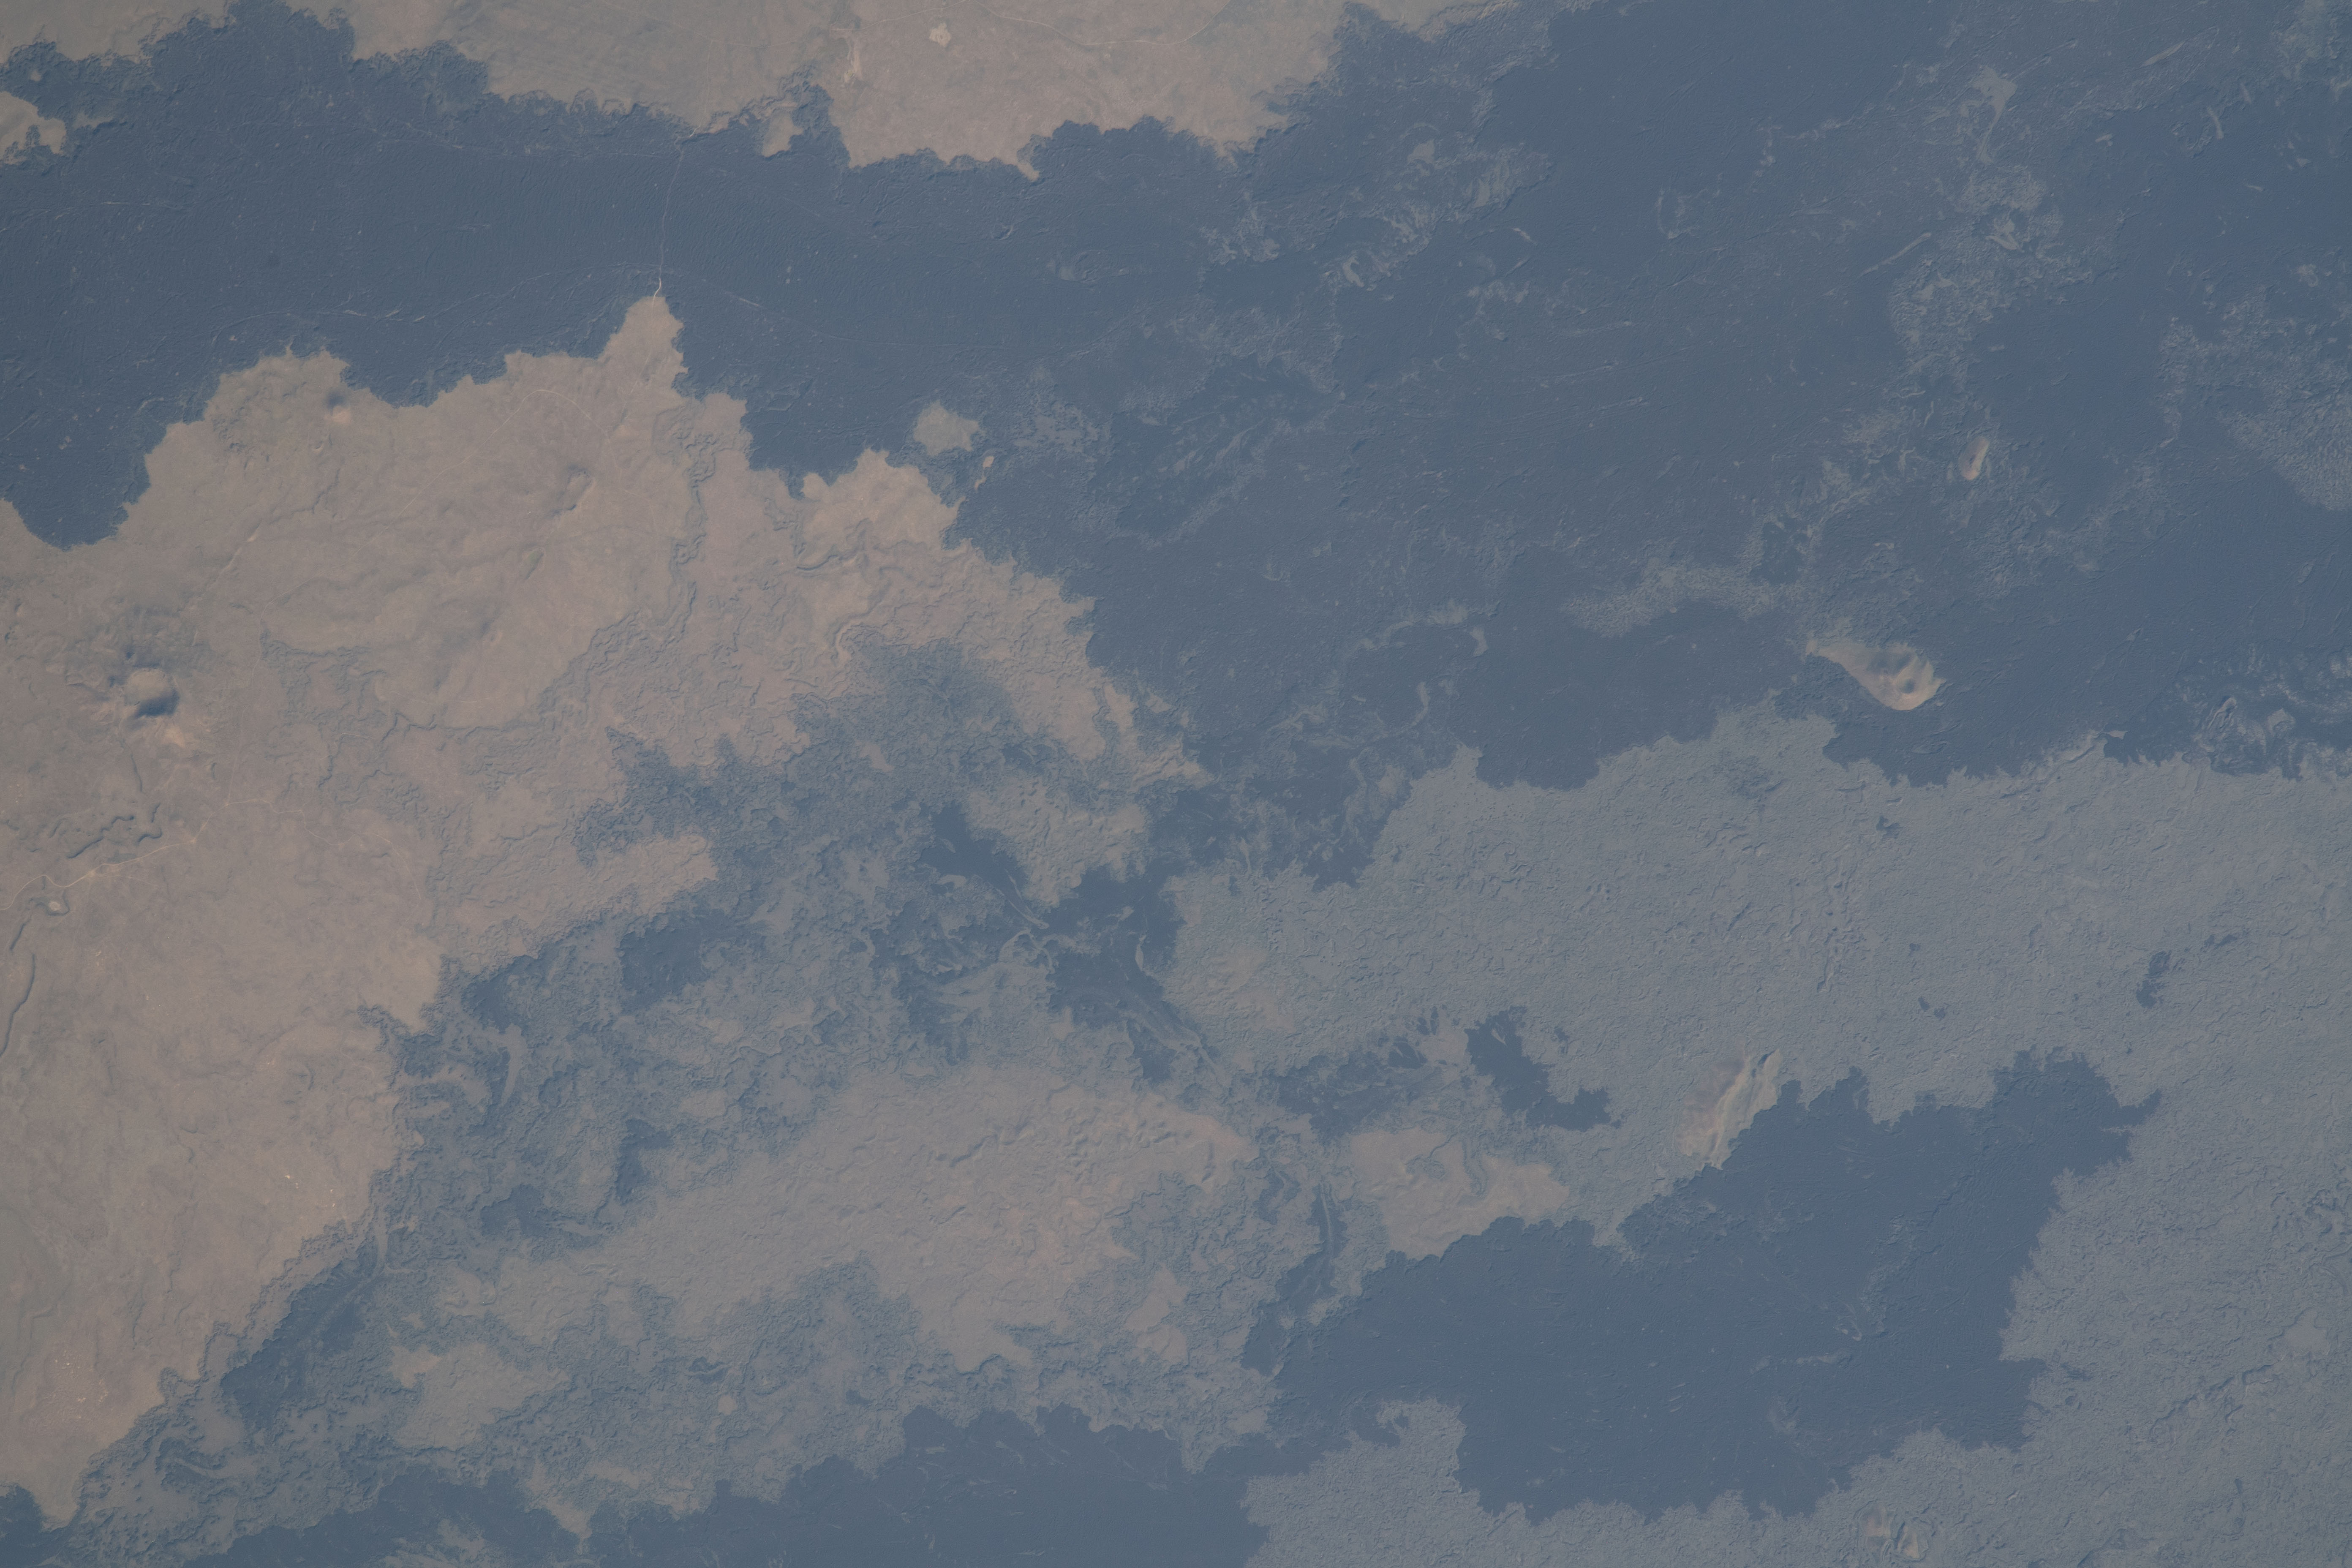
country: USA-IDAHO
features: CRATERS OF THE MOON NATIONAL MONUMENT, LAVA FLOW
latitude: 43.2
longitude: -113.5
